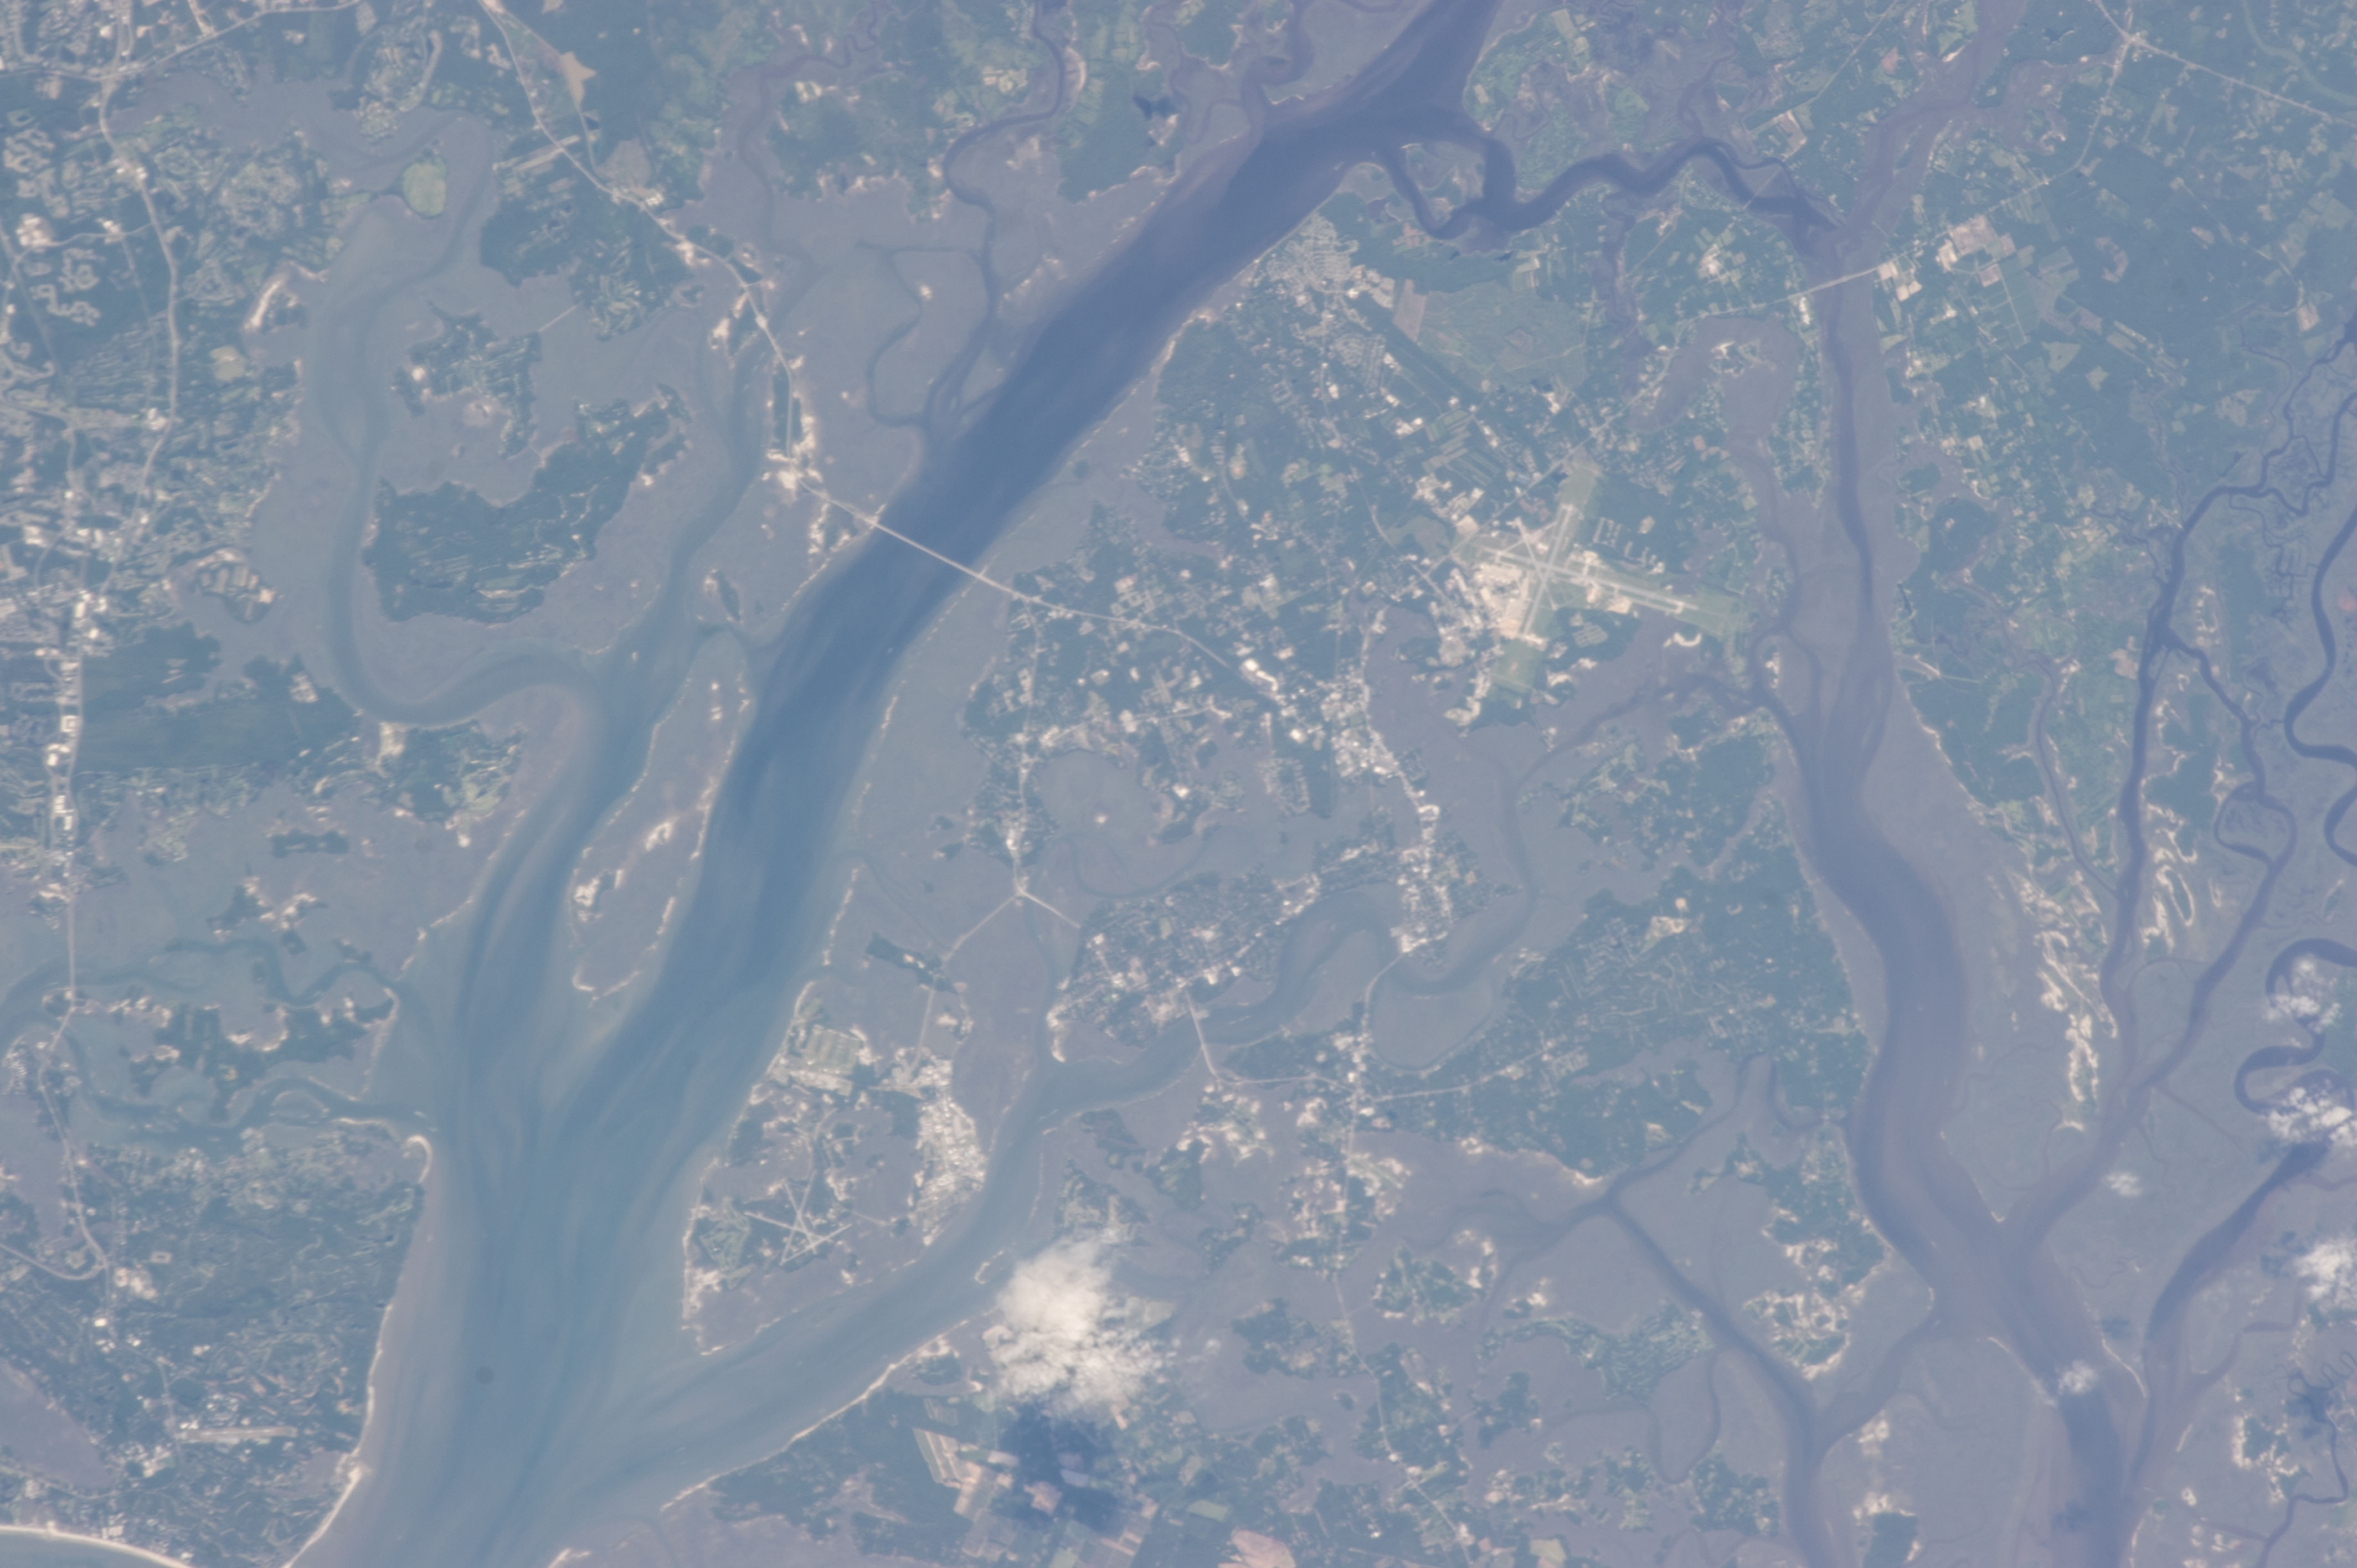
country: USA-SOUTH CAROLINA
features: BROAD R. EST., AIR STATION, BEAUFORT, COOSWAW R., WETLANDS, ISLANDS, CHAN.
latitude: 32.4
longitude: -80.7
